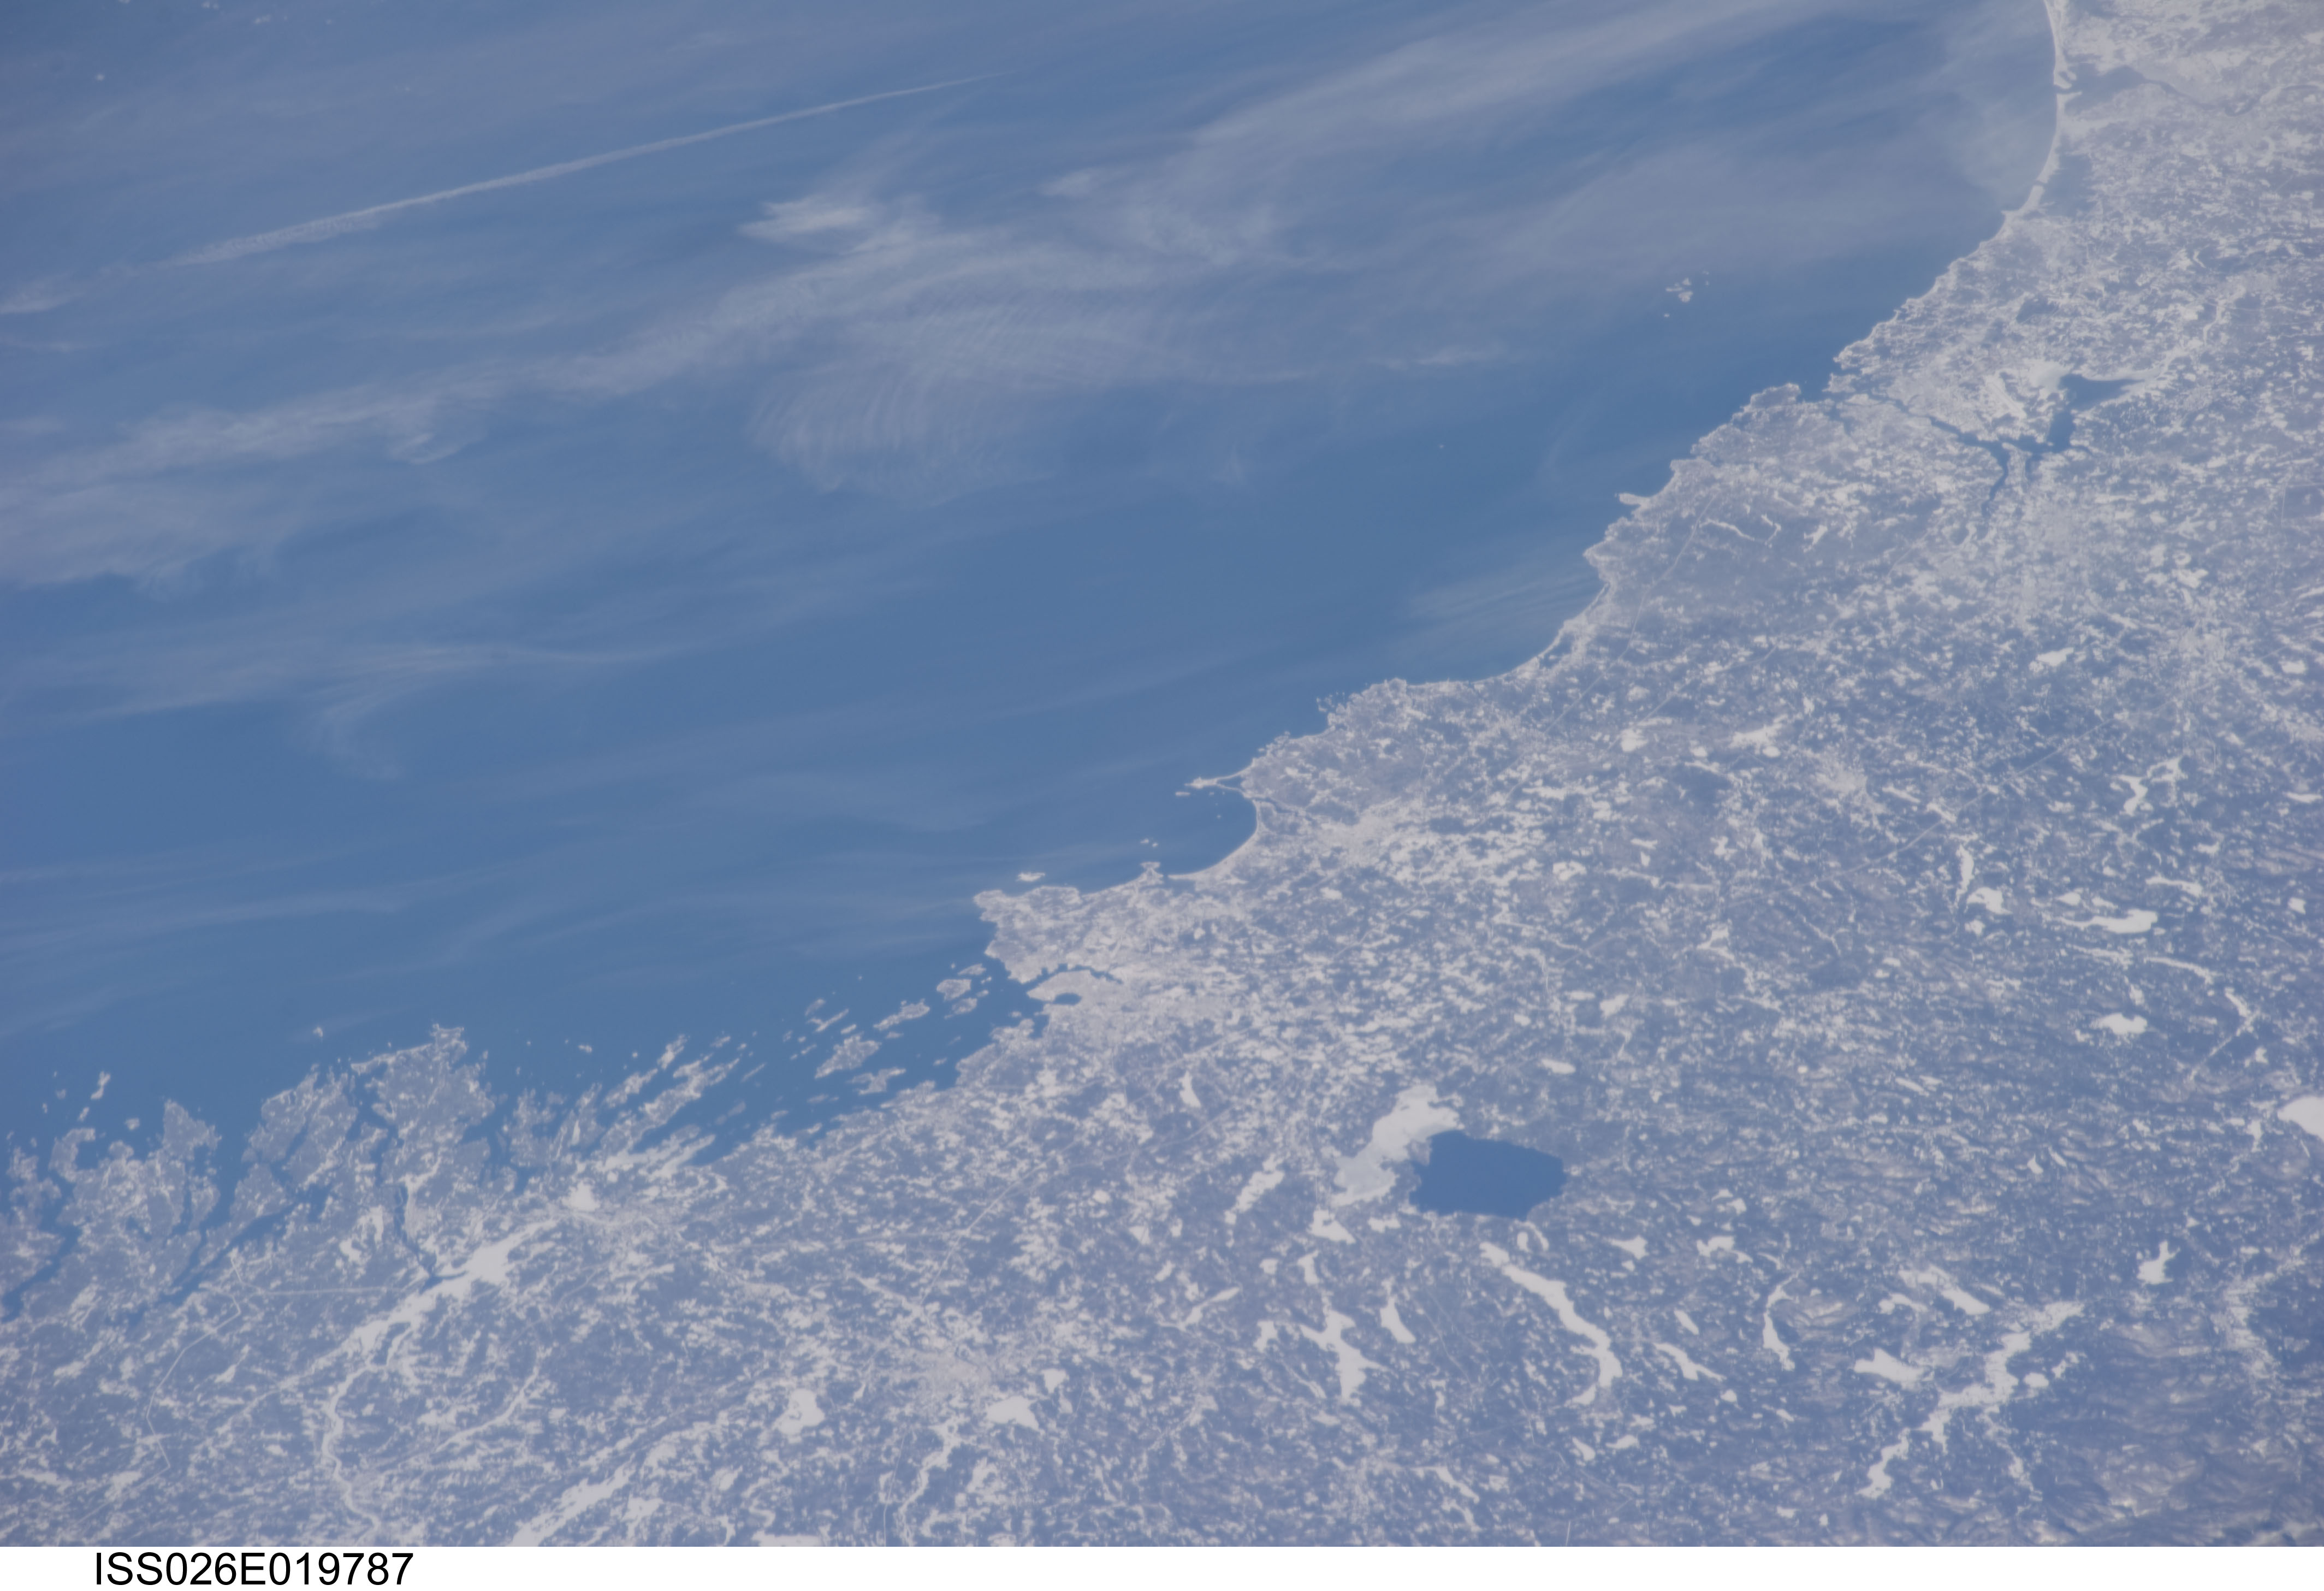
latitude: 43.5
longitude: -70.3
